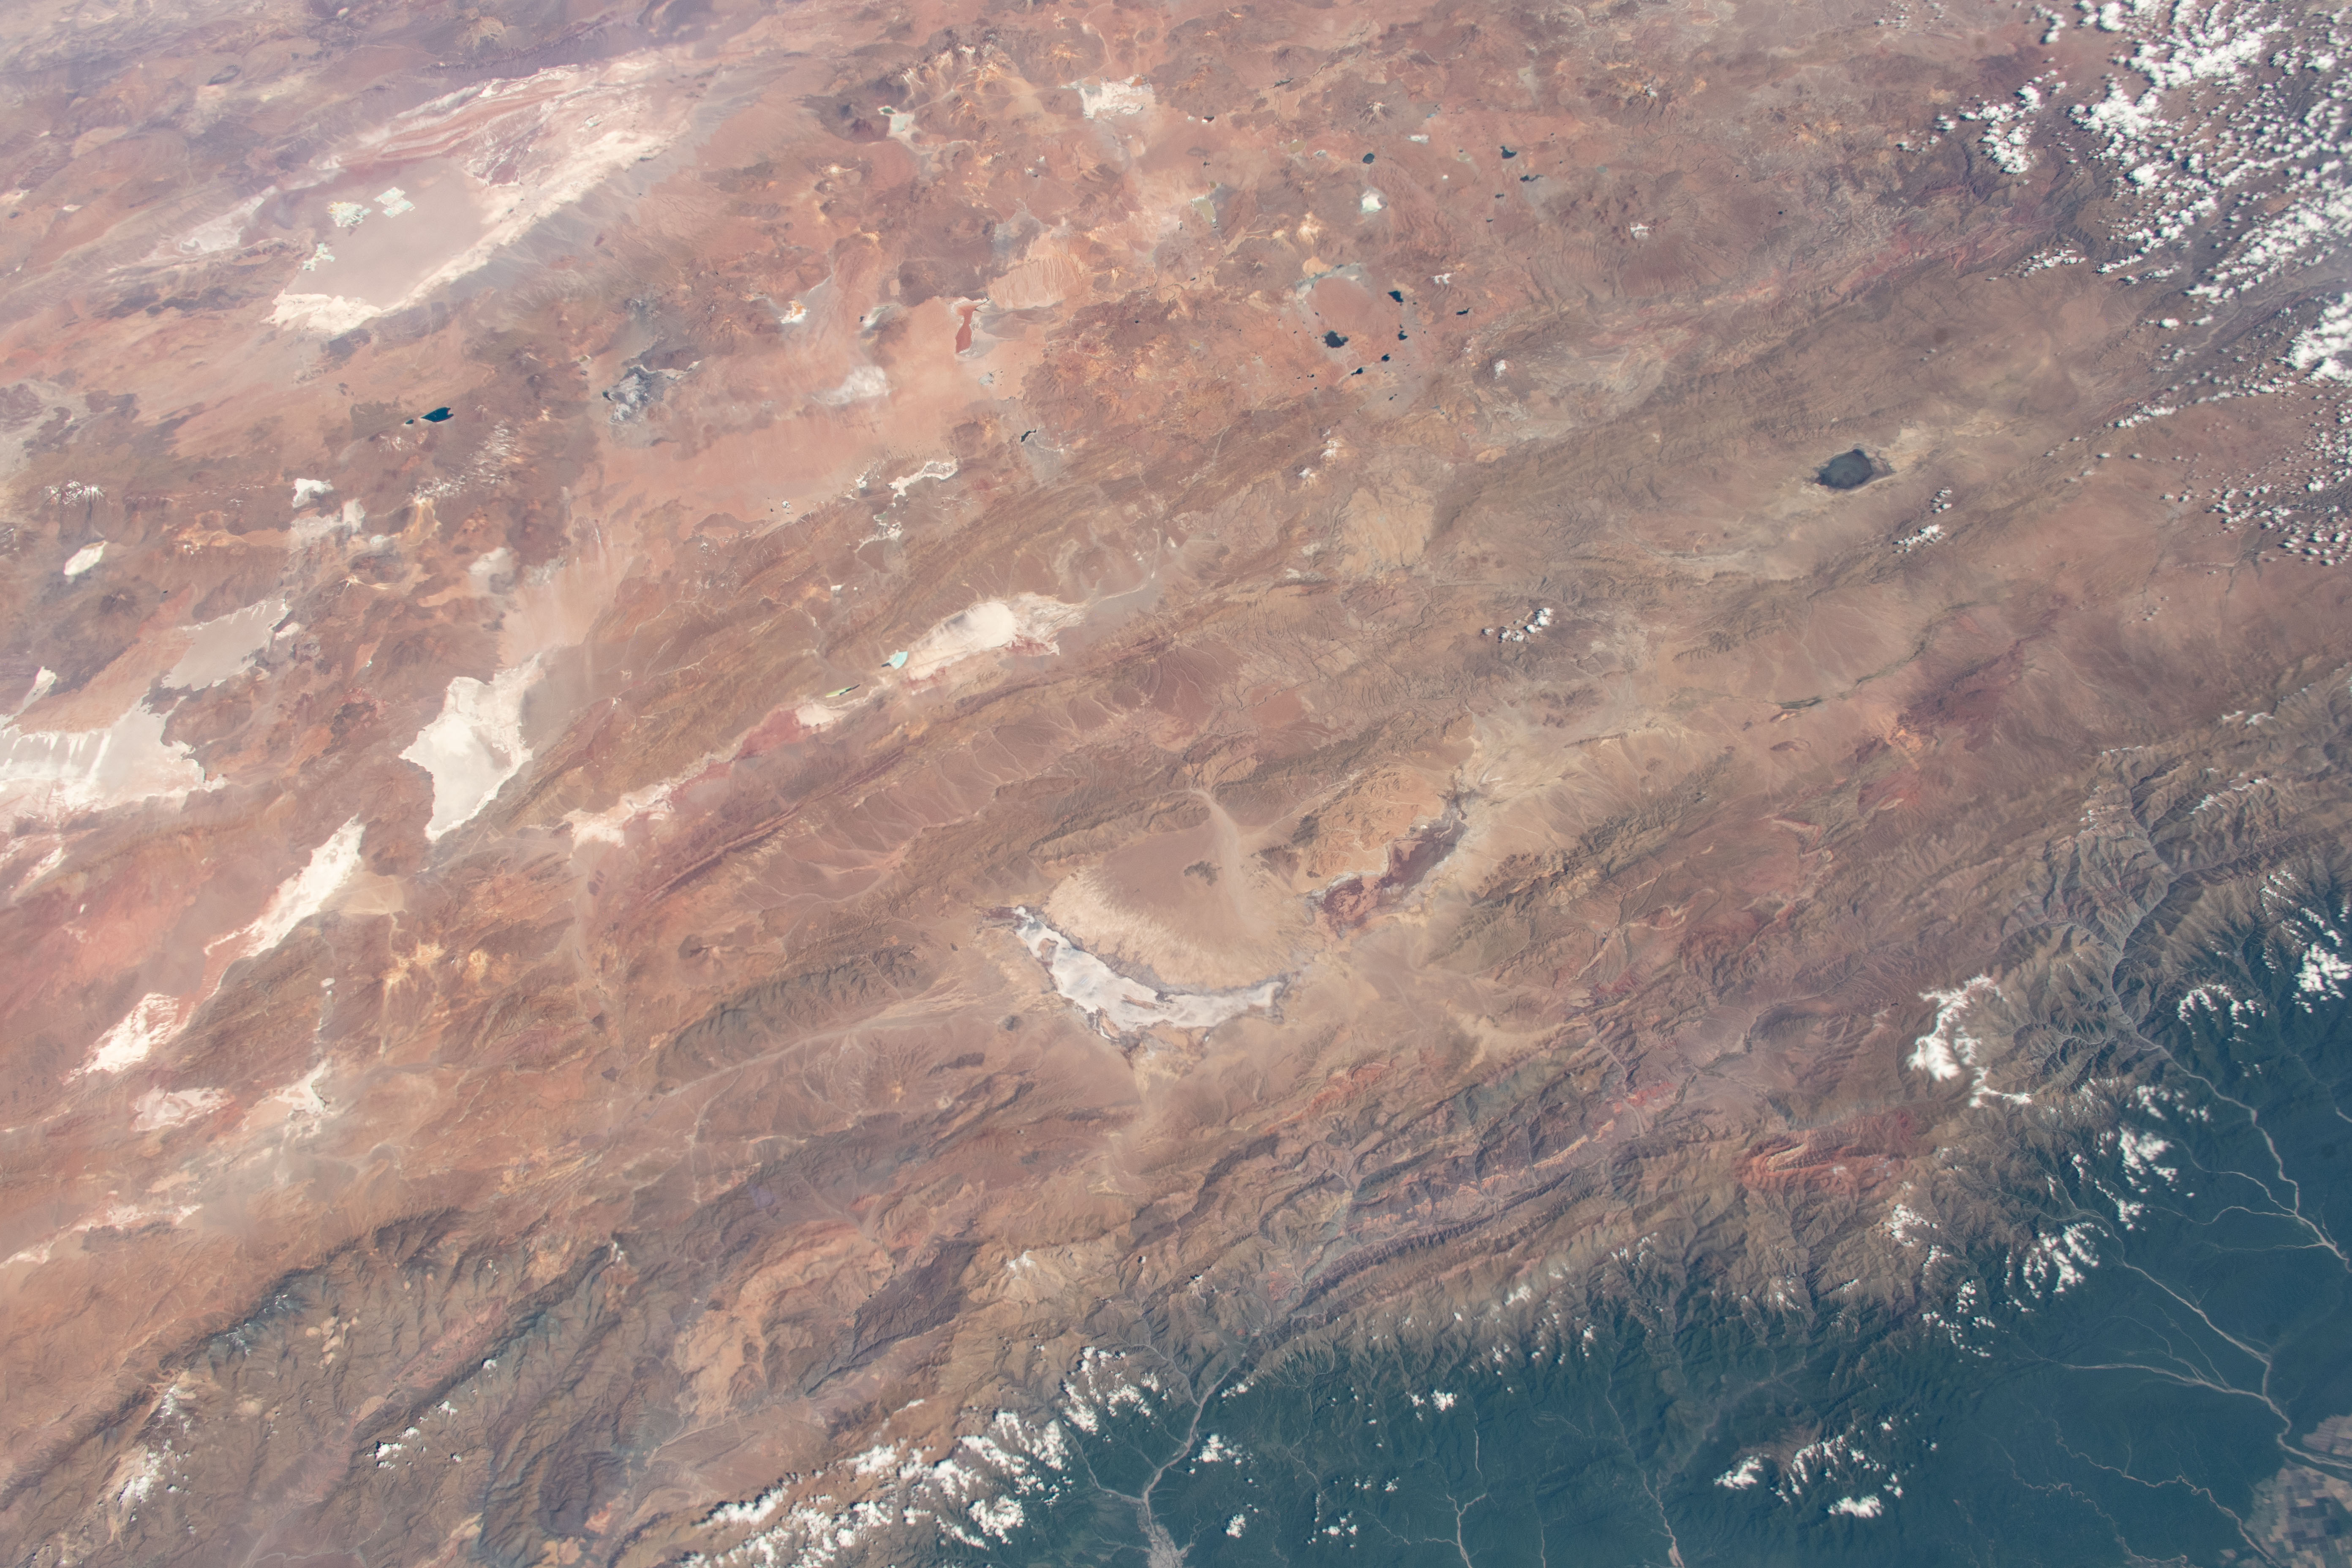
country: ARGENTINA
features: THE ANDES
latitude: -23.5
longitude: -66.5
